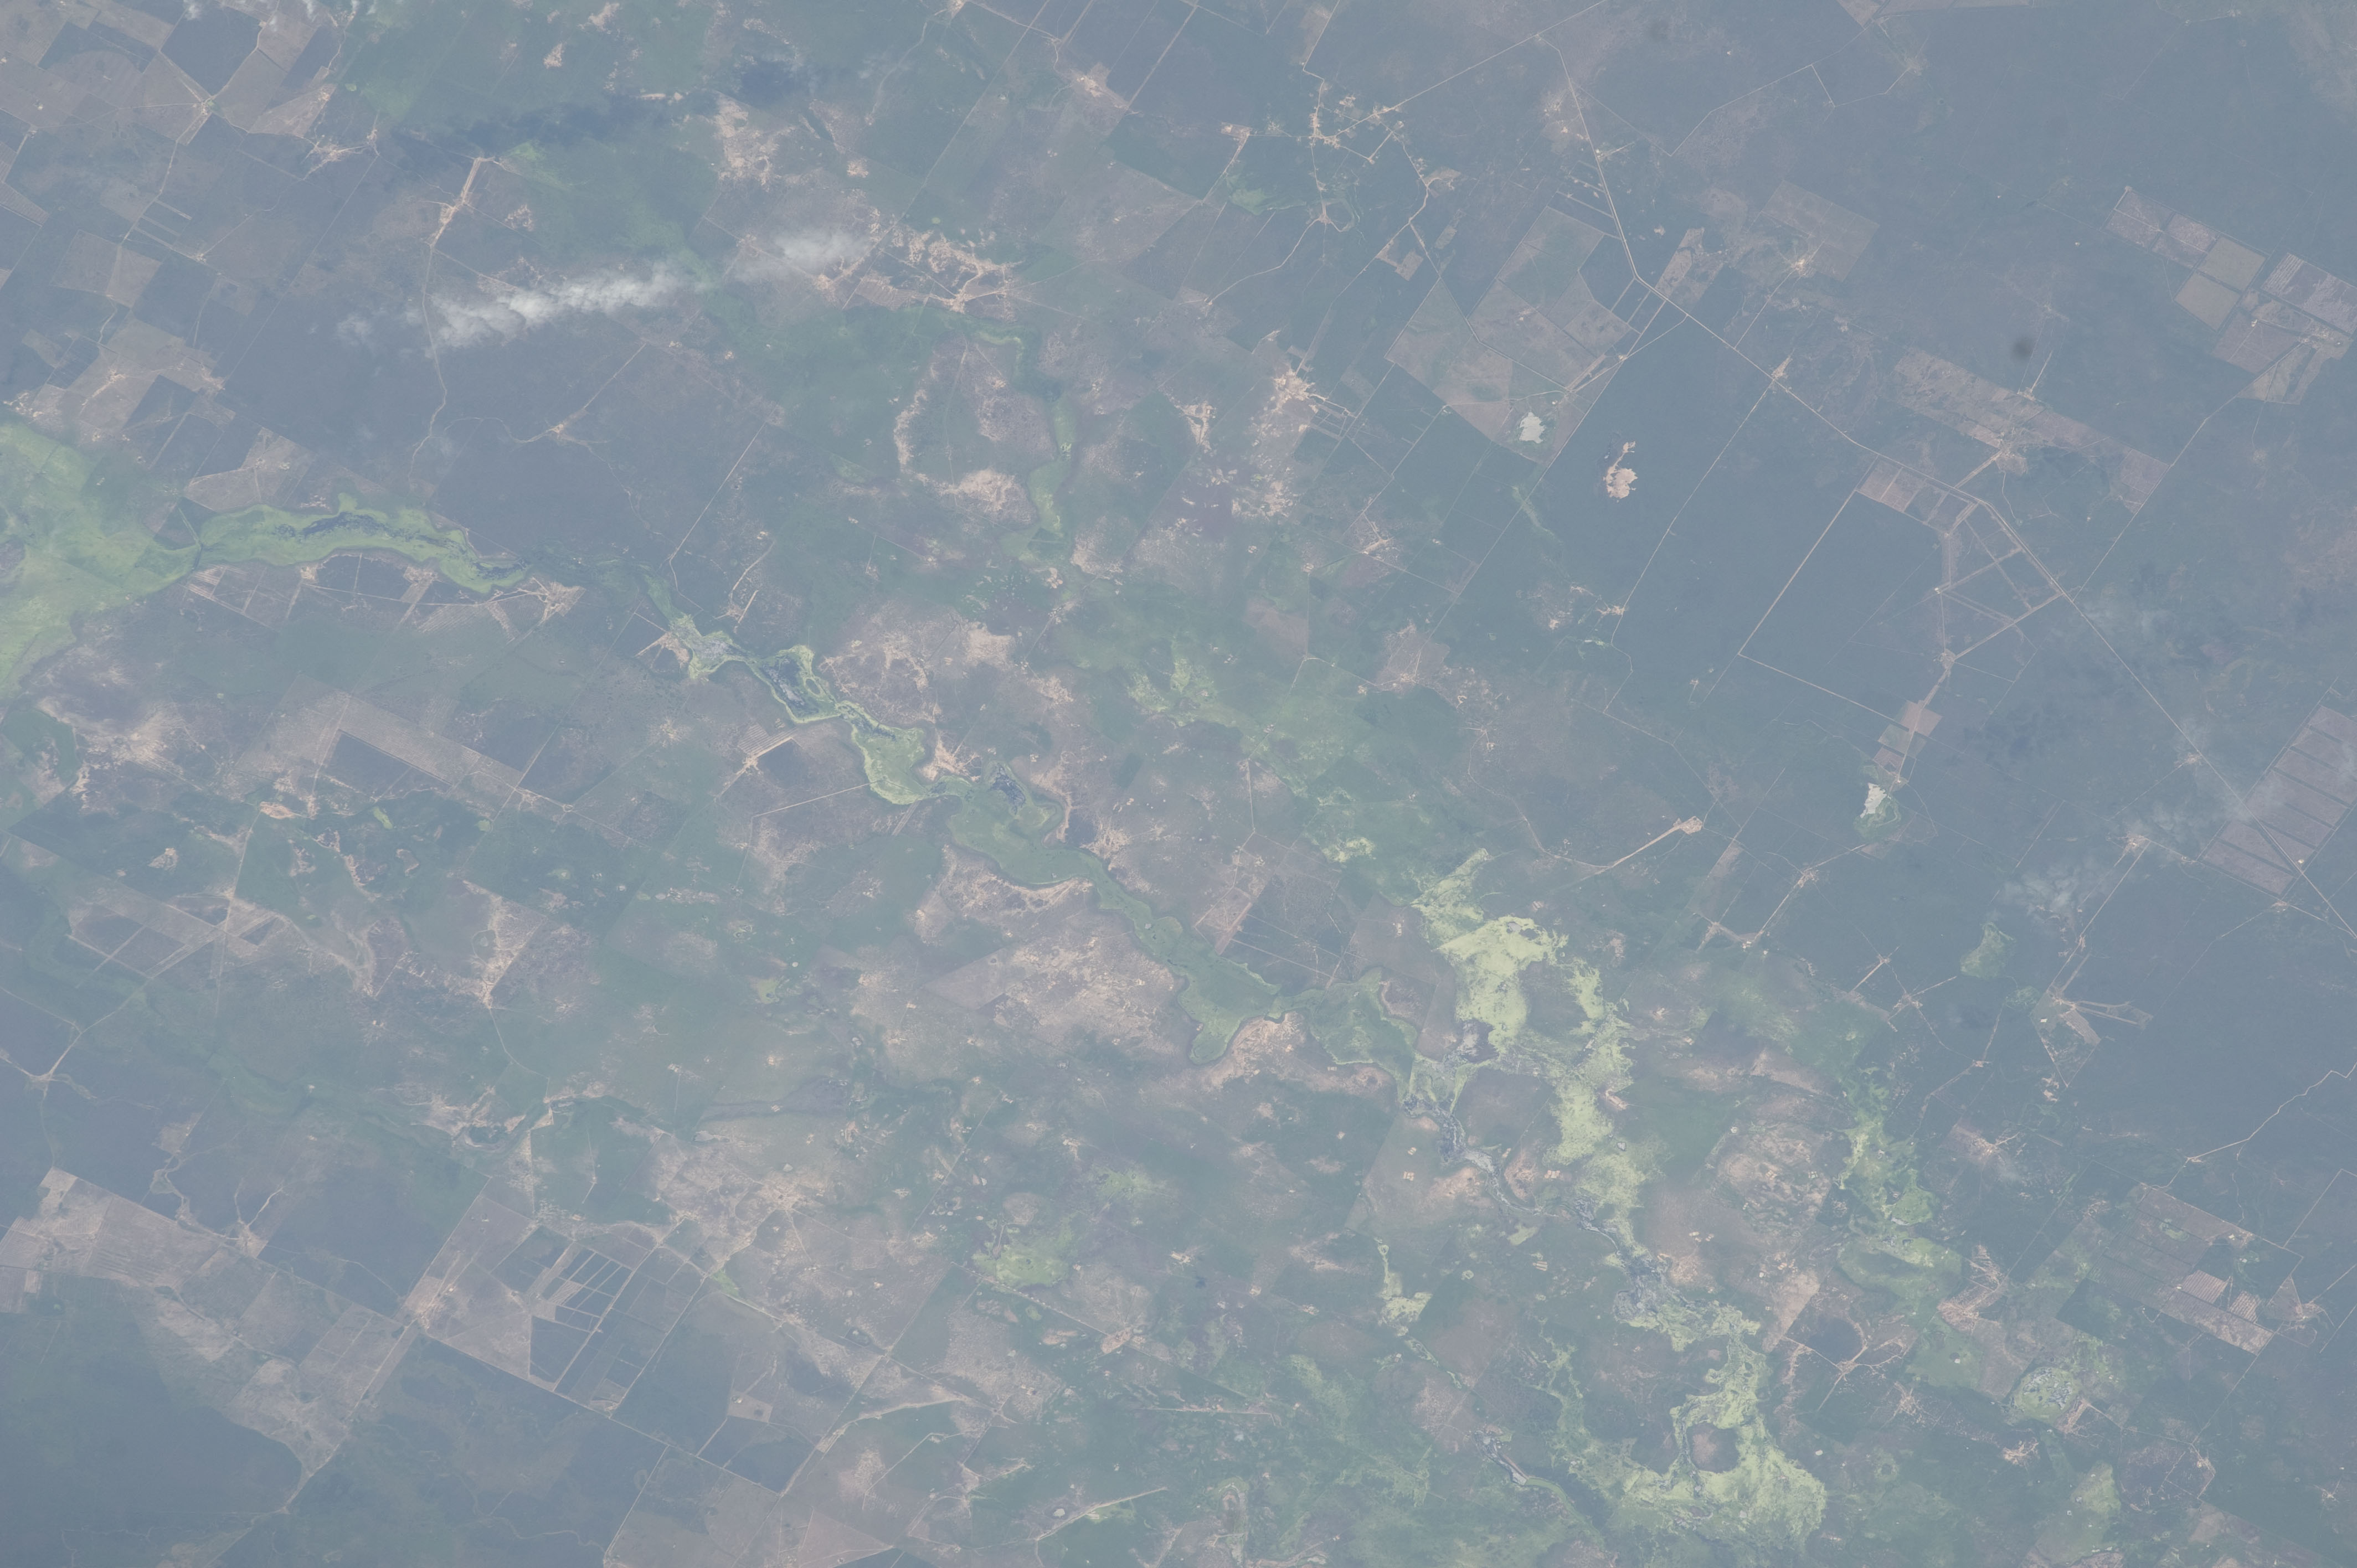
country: PARAGUAY
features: AGR., PILCOMAYO R. DRAIN., WETLANDS
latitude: -24.0
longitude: -59.5
